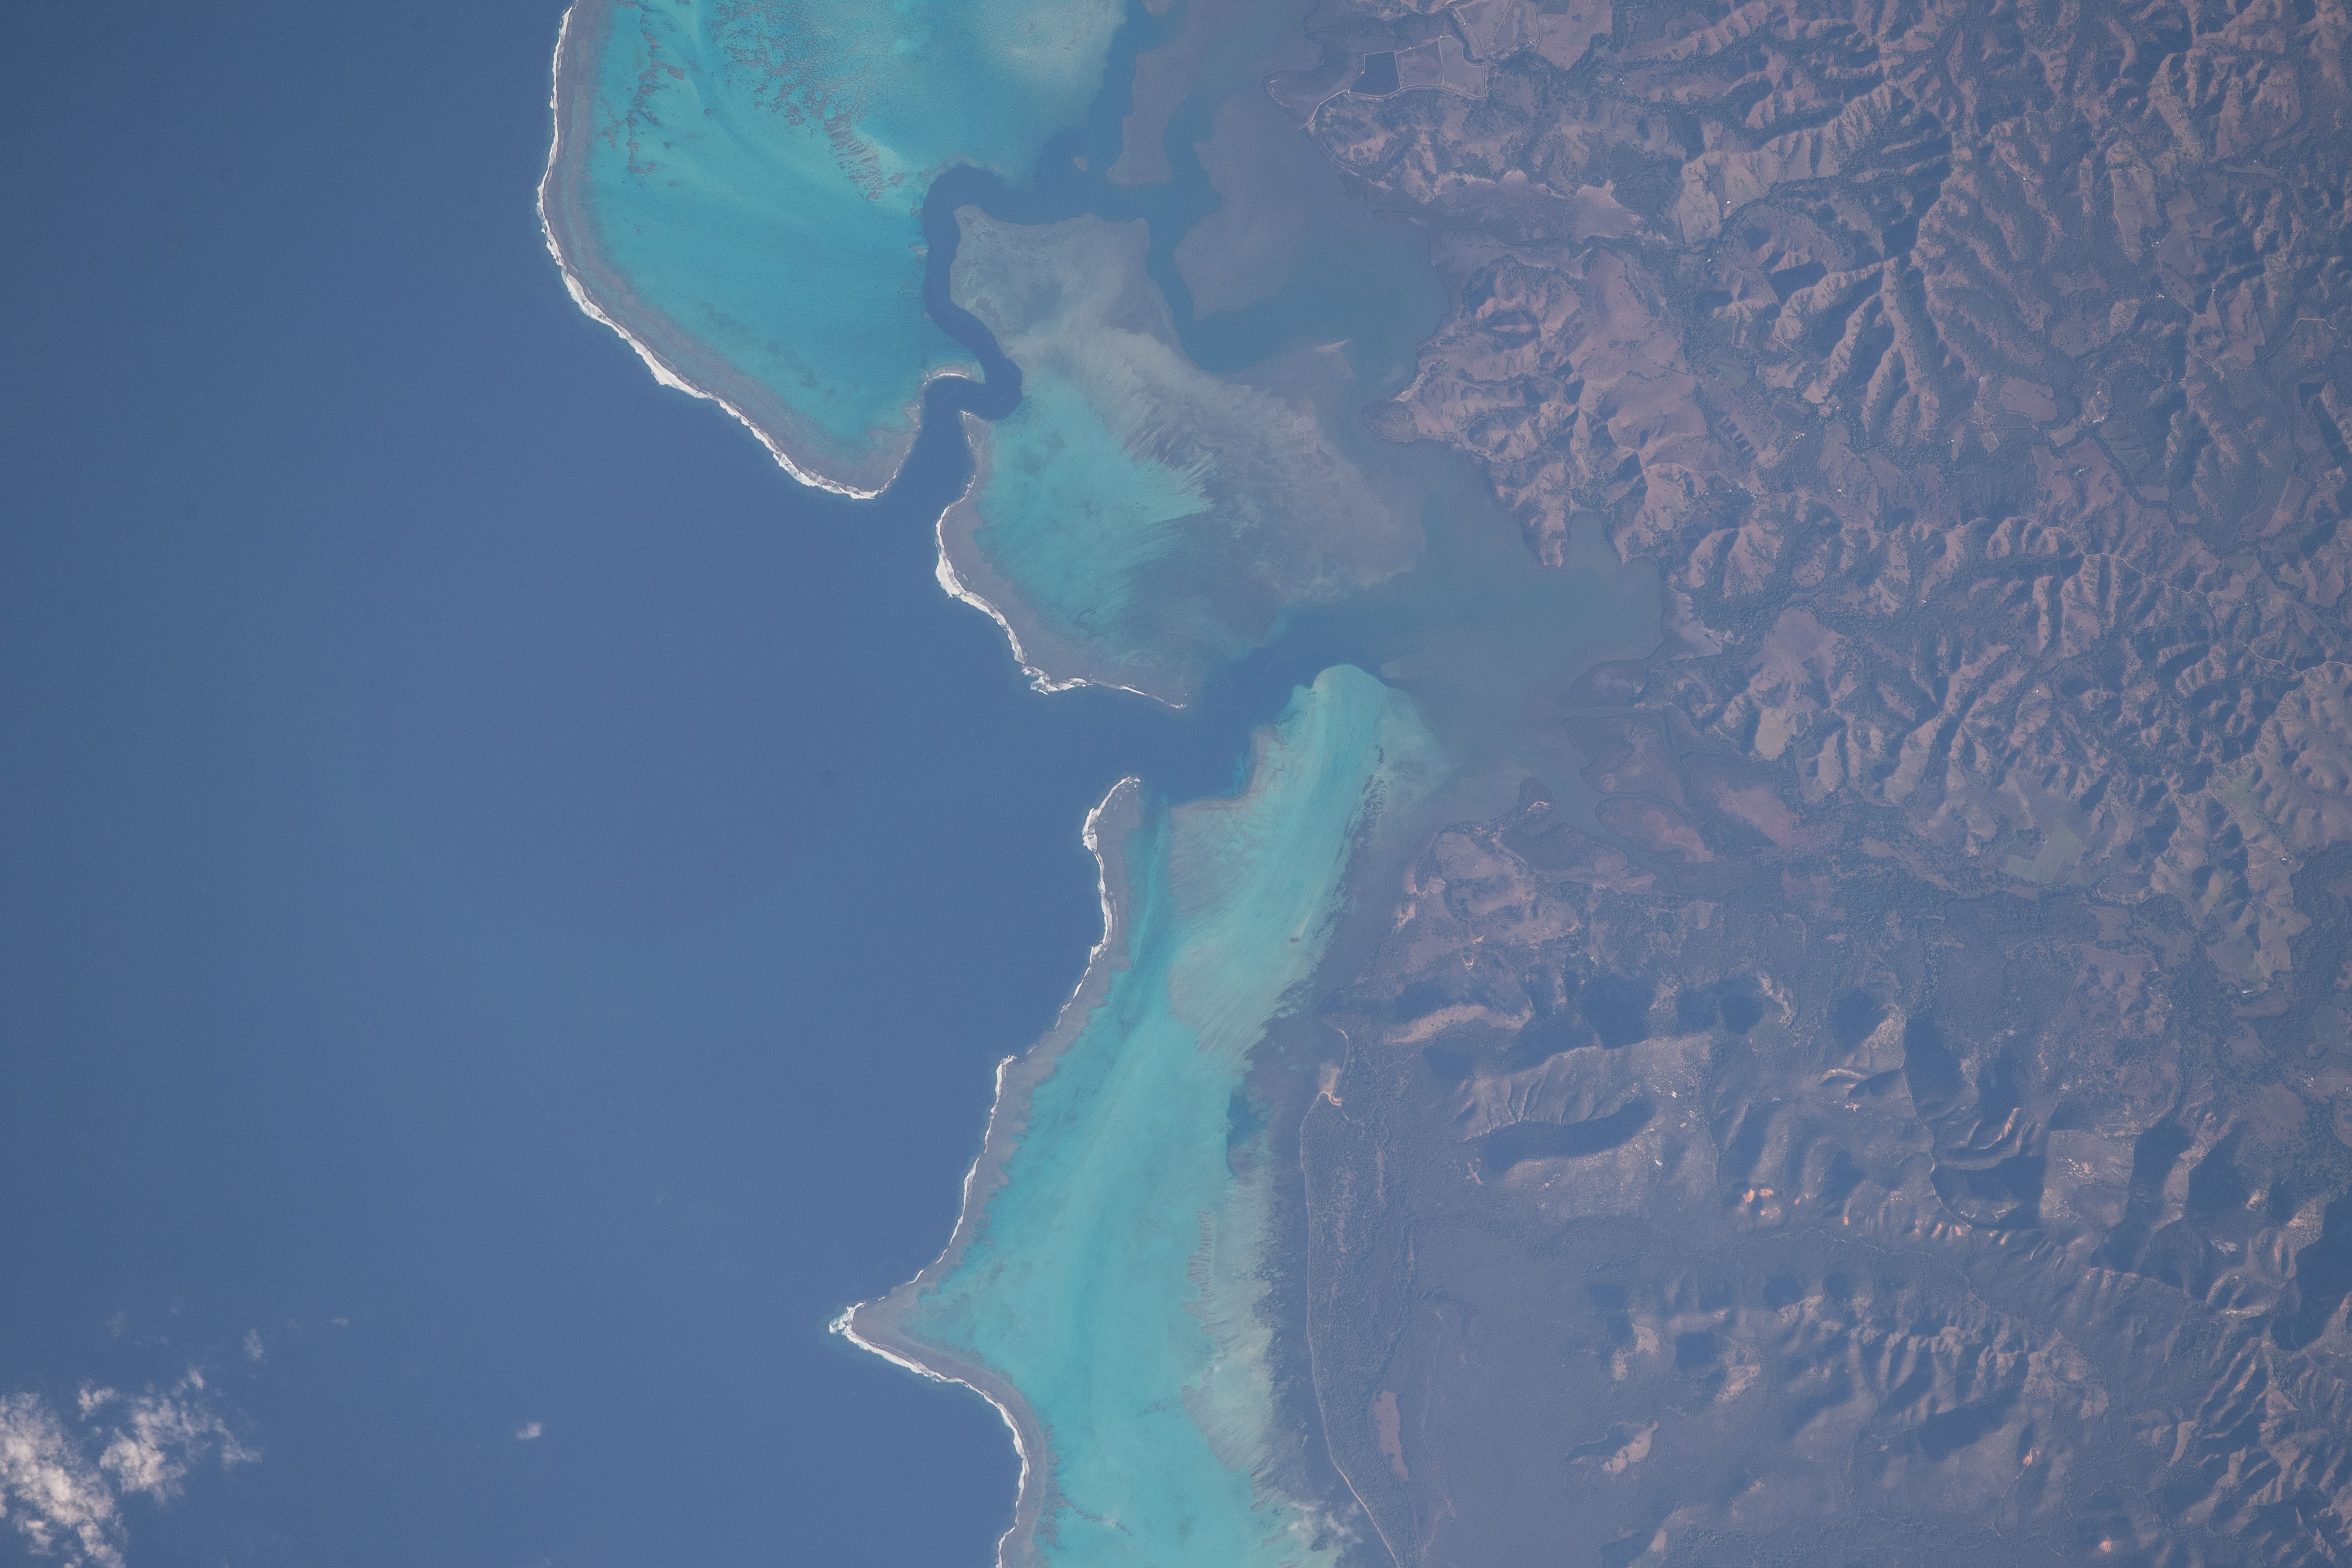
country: NEW CALEDONIA
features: NEW CALEDONIA, CENTRAL WEST COAST, WE ARA
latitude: -21.5
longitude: 165.2
